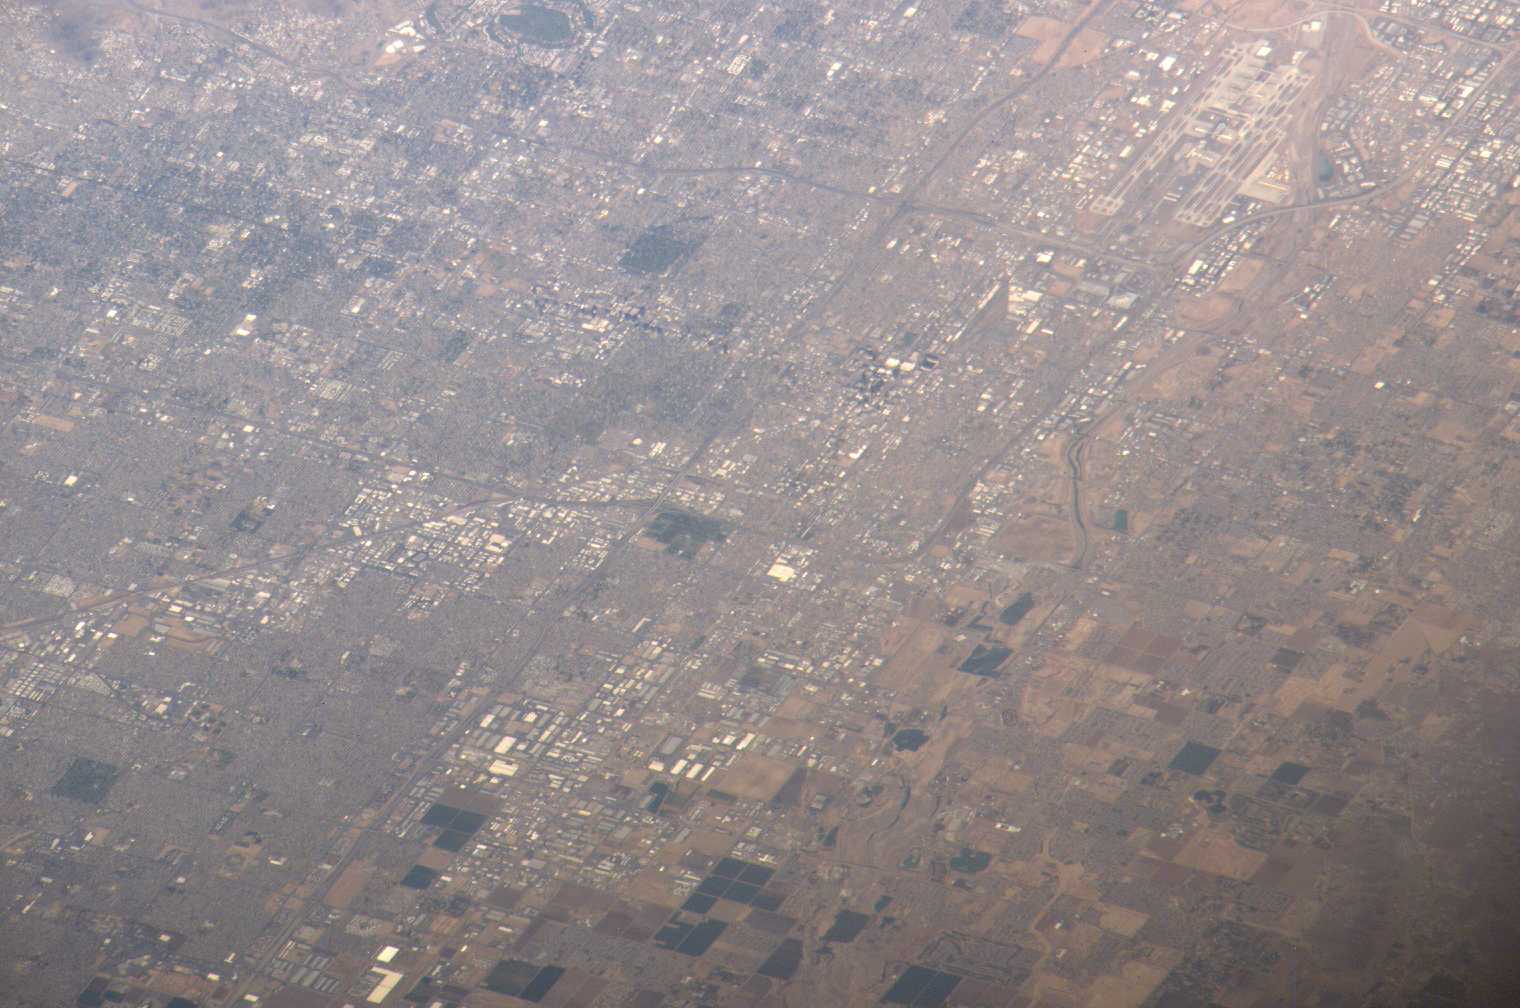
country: USA-ARIZONA
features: PHOENIX, SALT RIVER, AGR.
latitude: 33.5
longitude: -112.0
